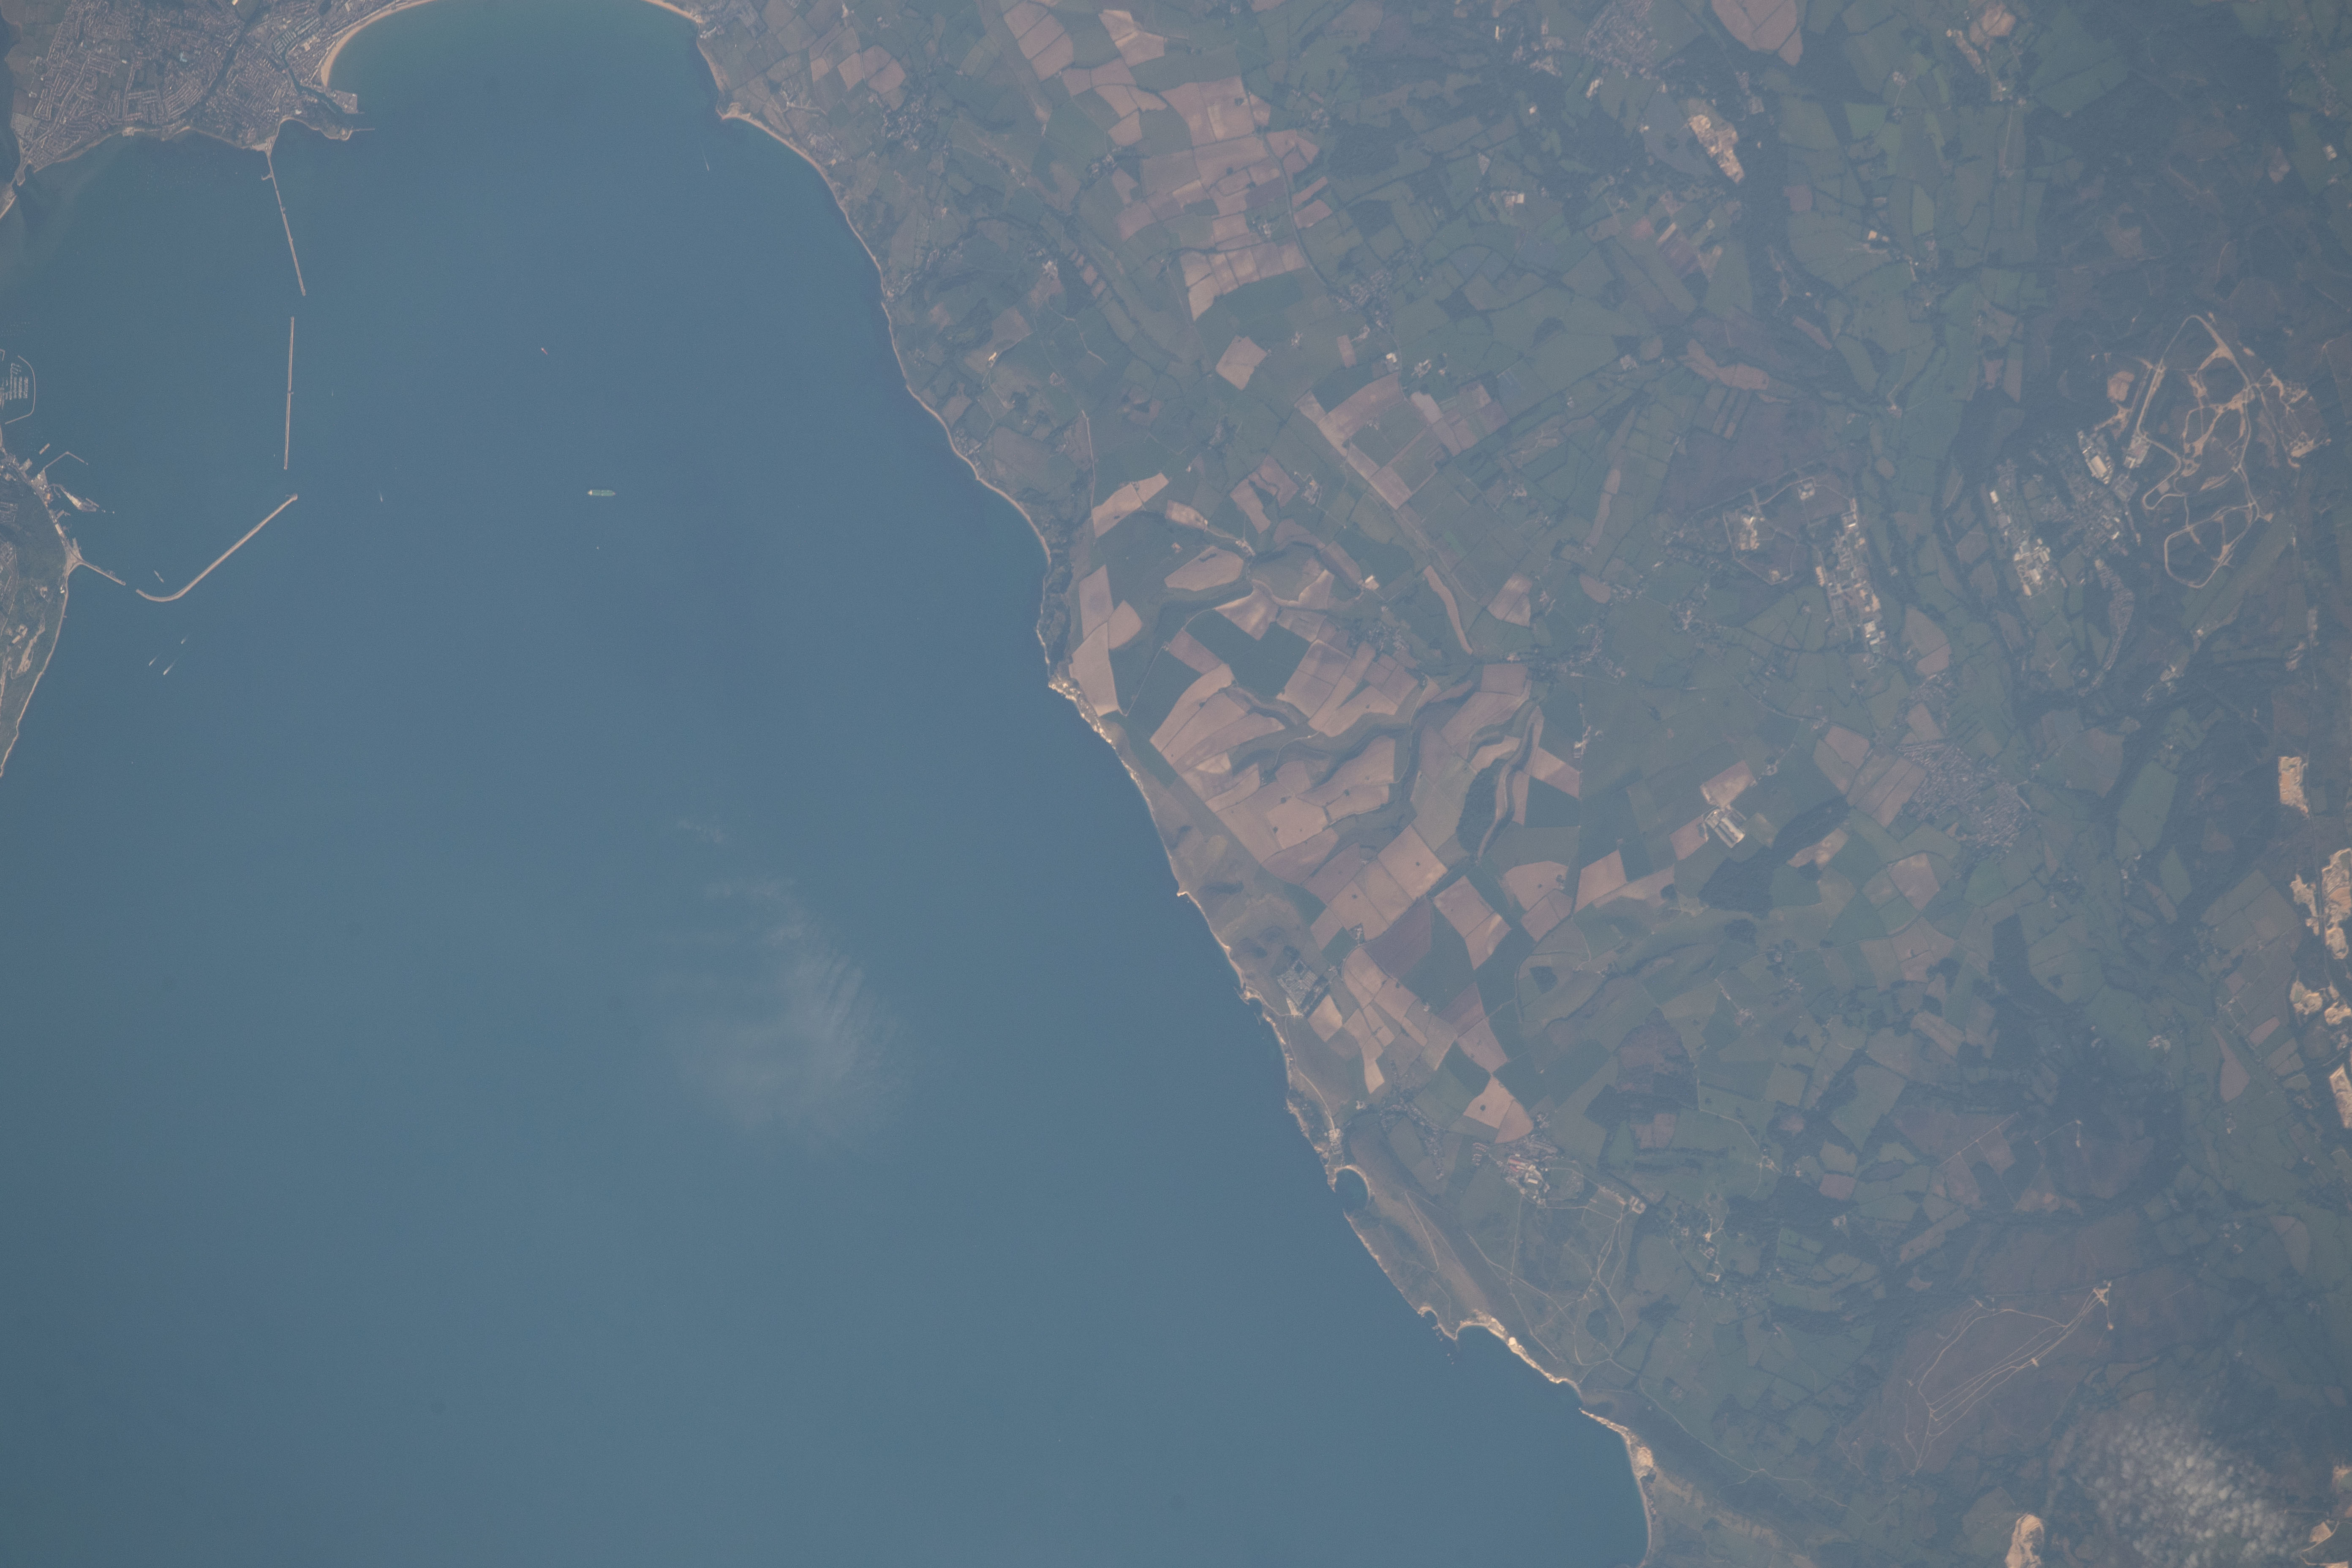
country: UK-ENGLAND
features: ENGLISH CHANNEL, WEYMOUTH BAY, ISLE OF PORTLAND
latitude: 50.6
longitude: -2.3
